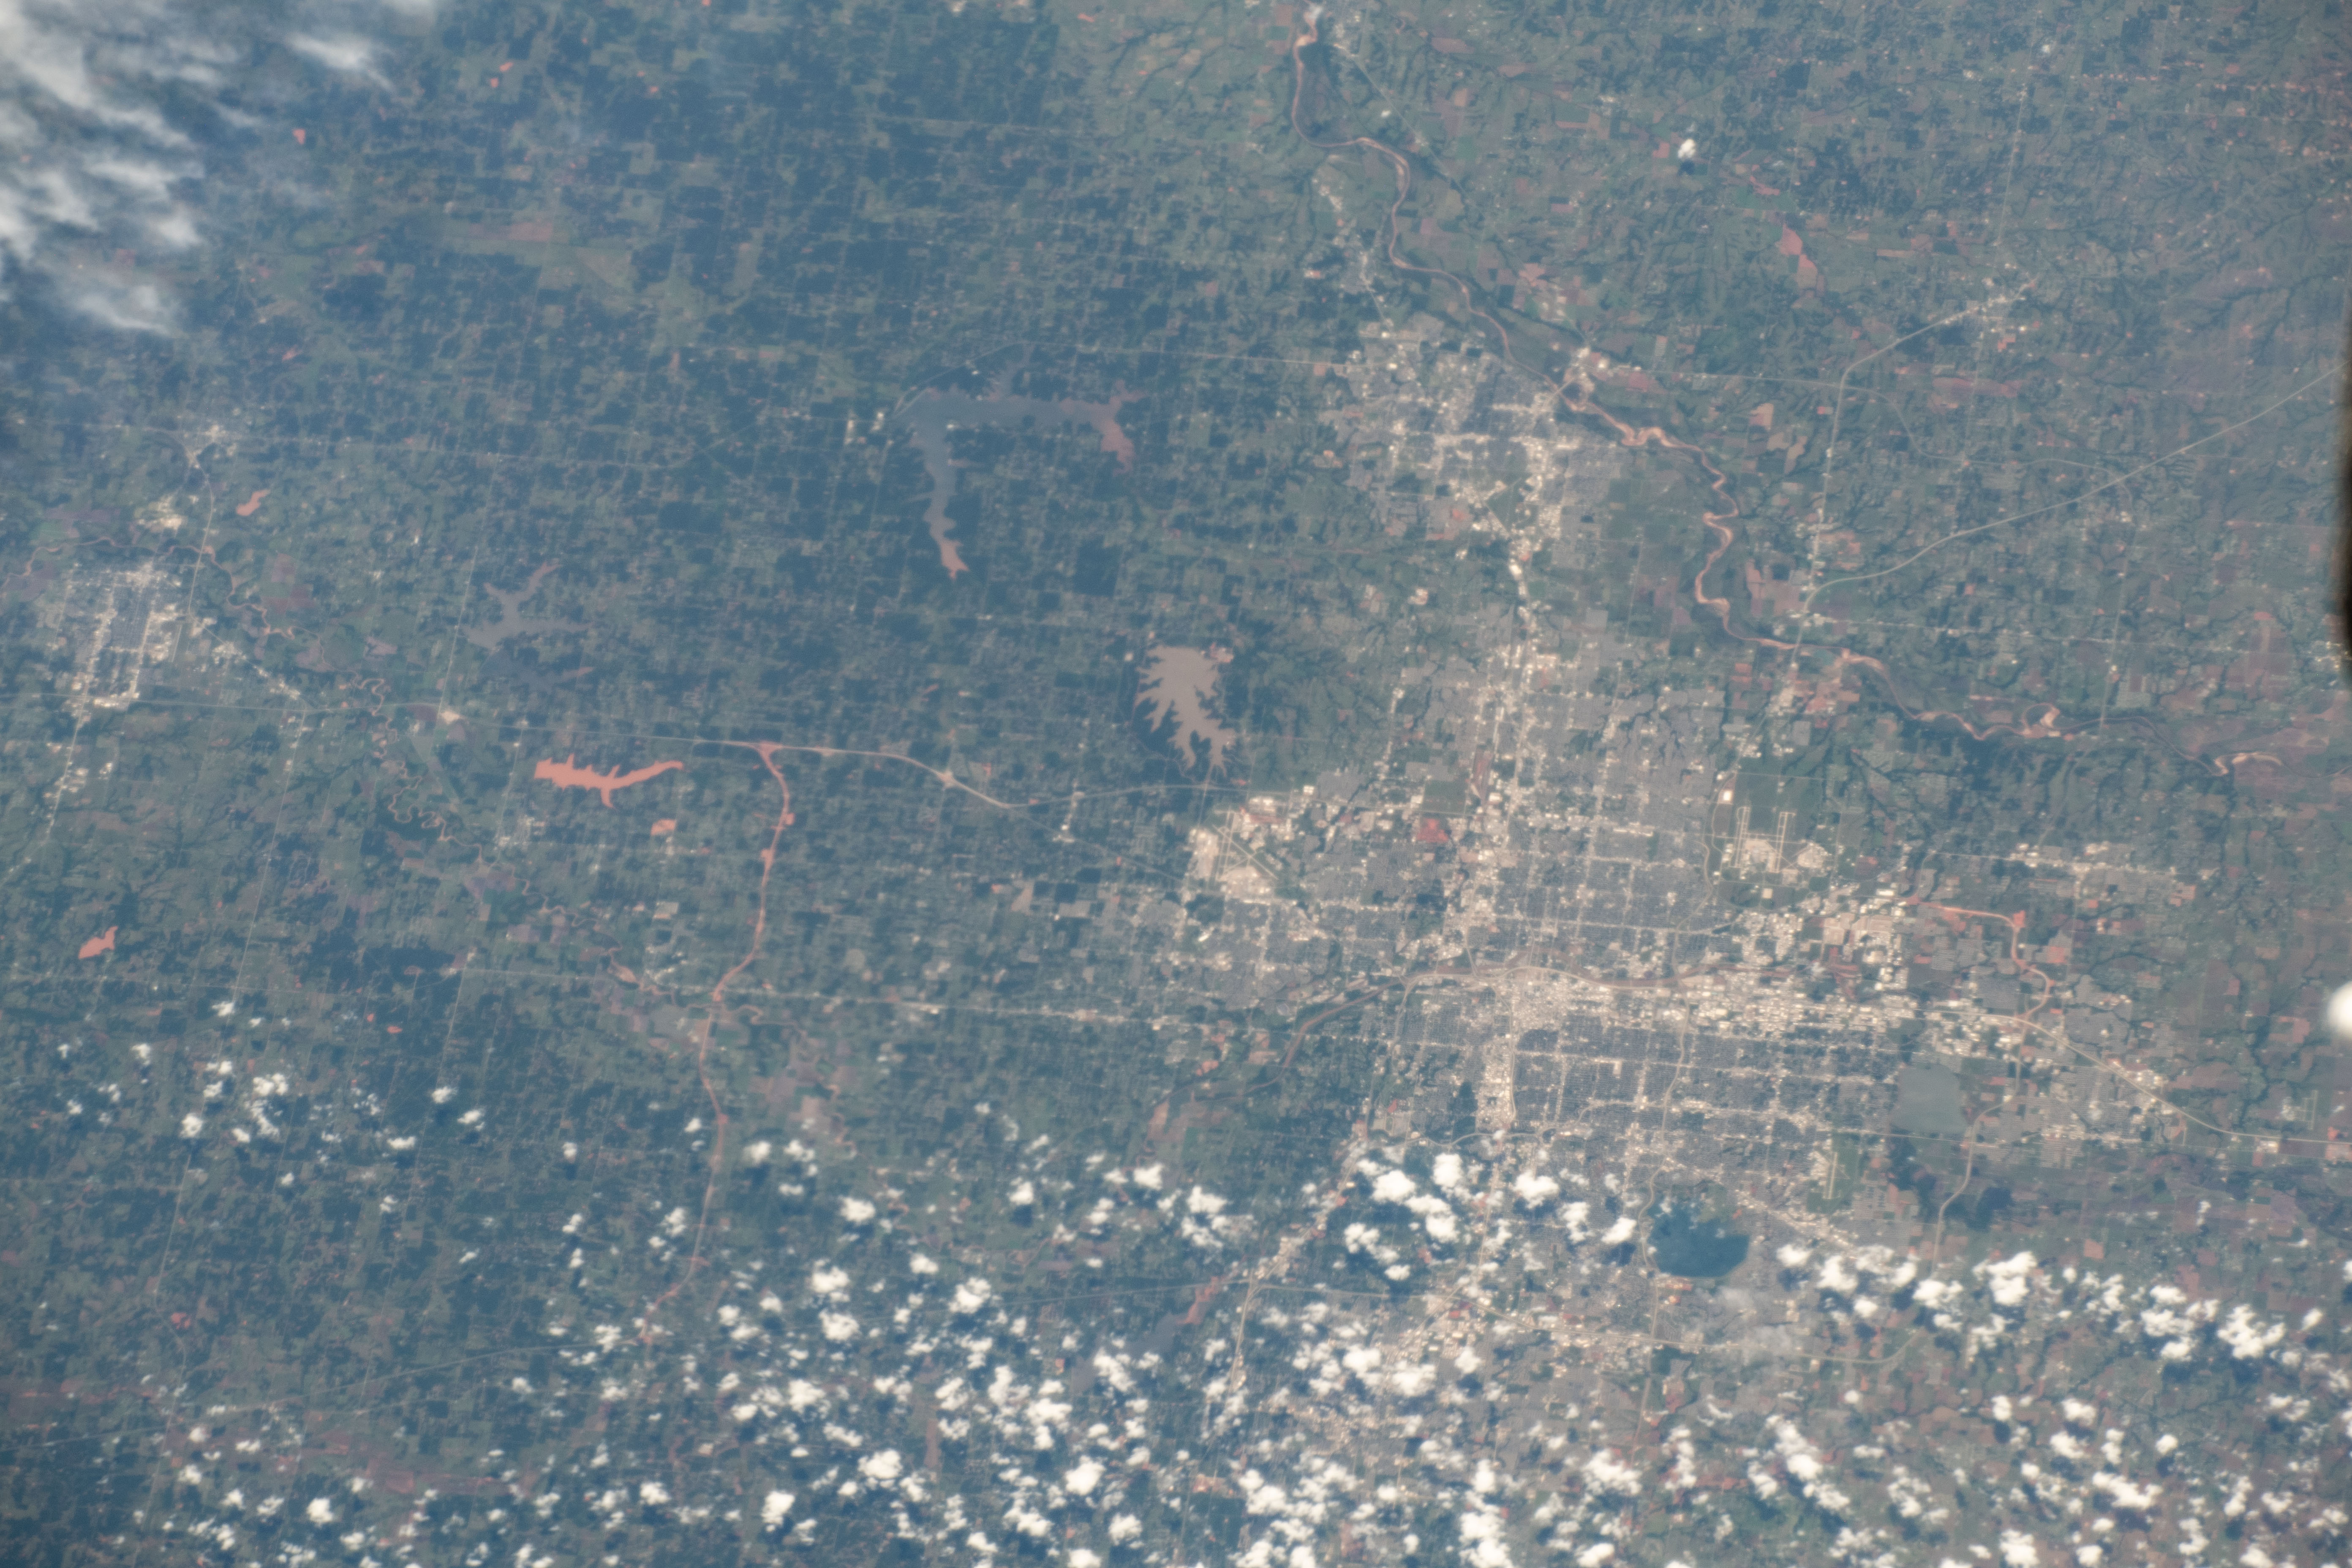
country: USA-OKLAHOMA
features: LAKE HEFNER,CANADIAN RIVER,OKLAHOMA CITY,LAKE STANLEY DRAPER
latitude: 35.4
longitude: -97.4
